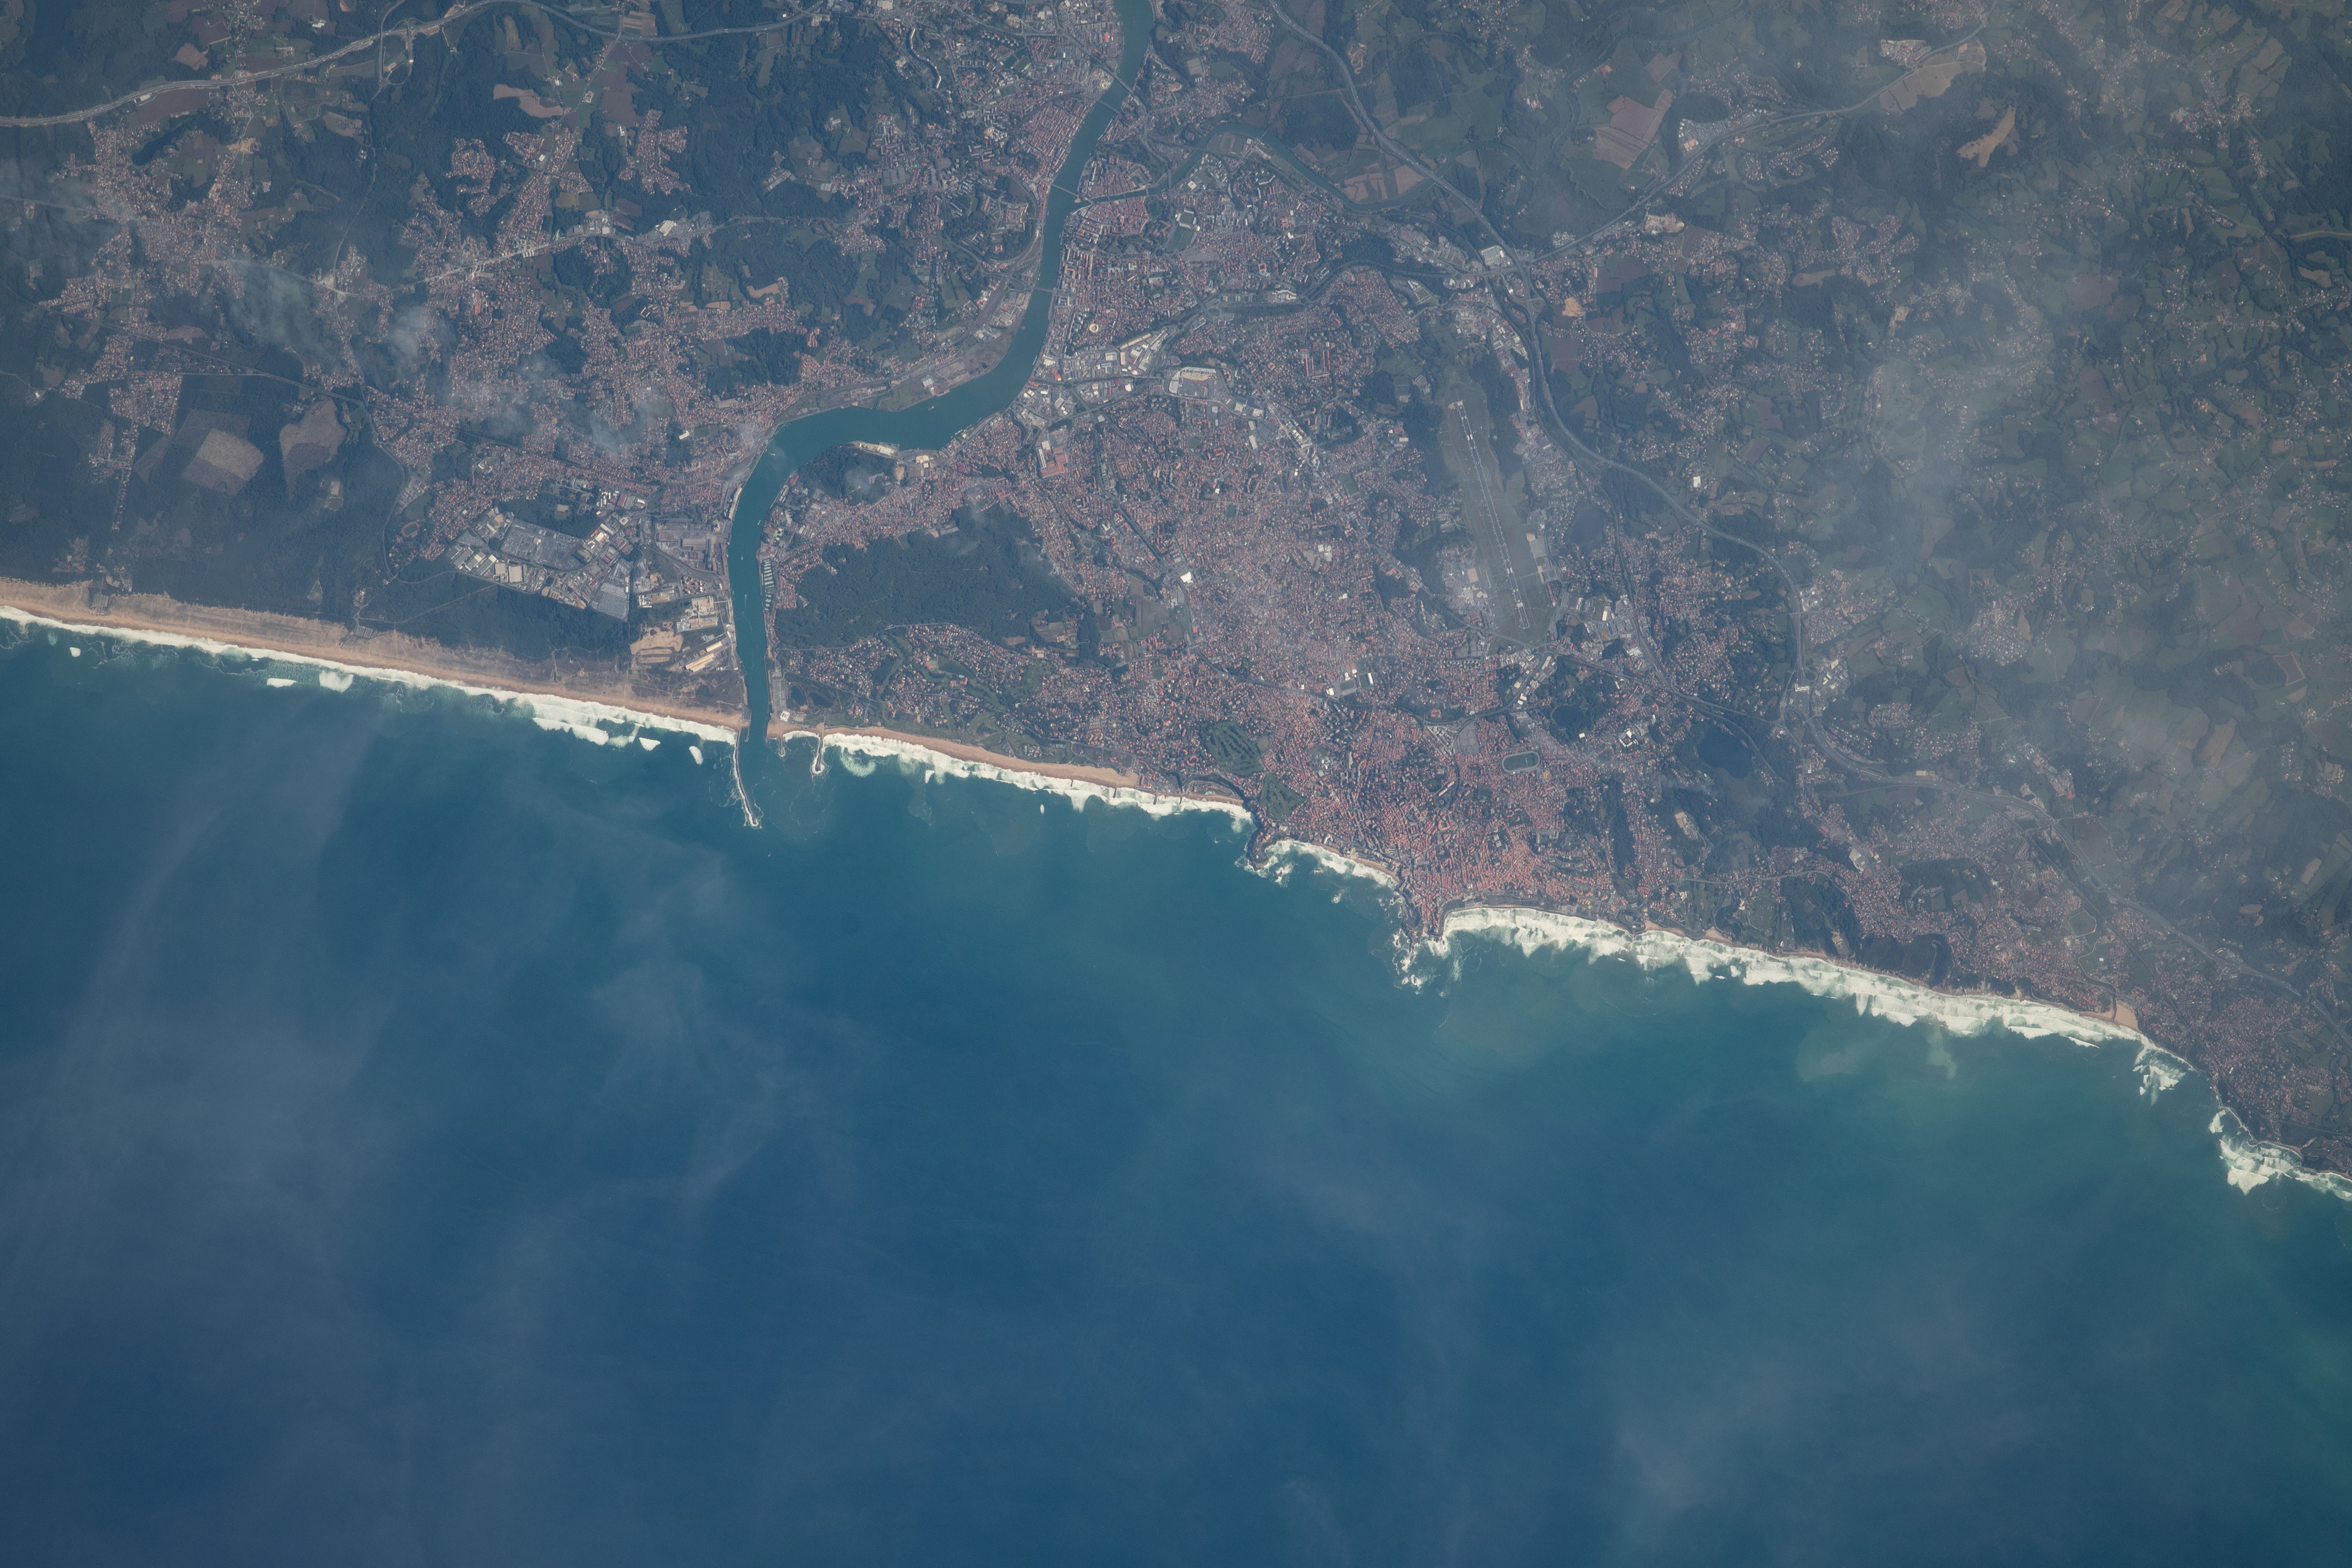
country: FRANCE
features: BIARRITZ, ANGLET, ADOUR RIVER
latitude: 43.5
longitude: -1.5
